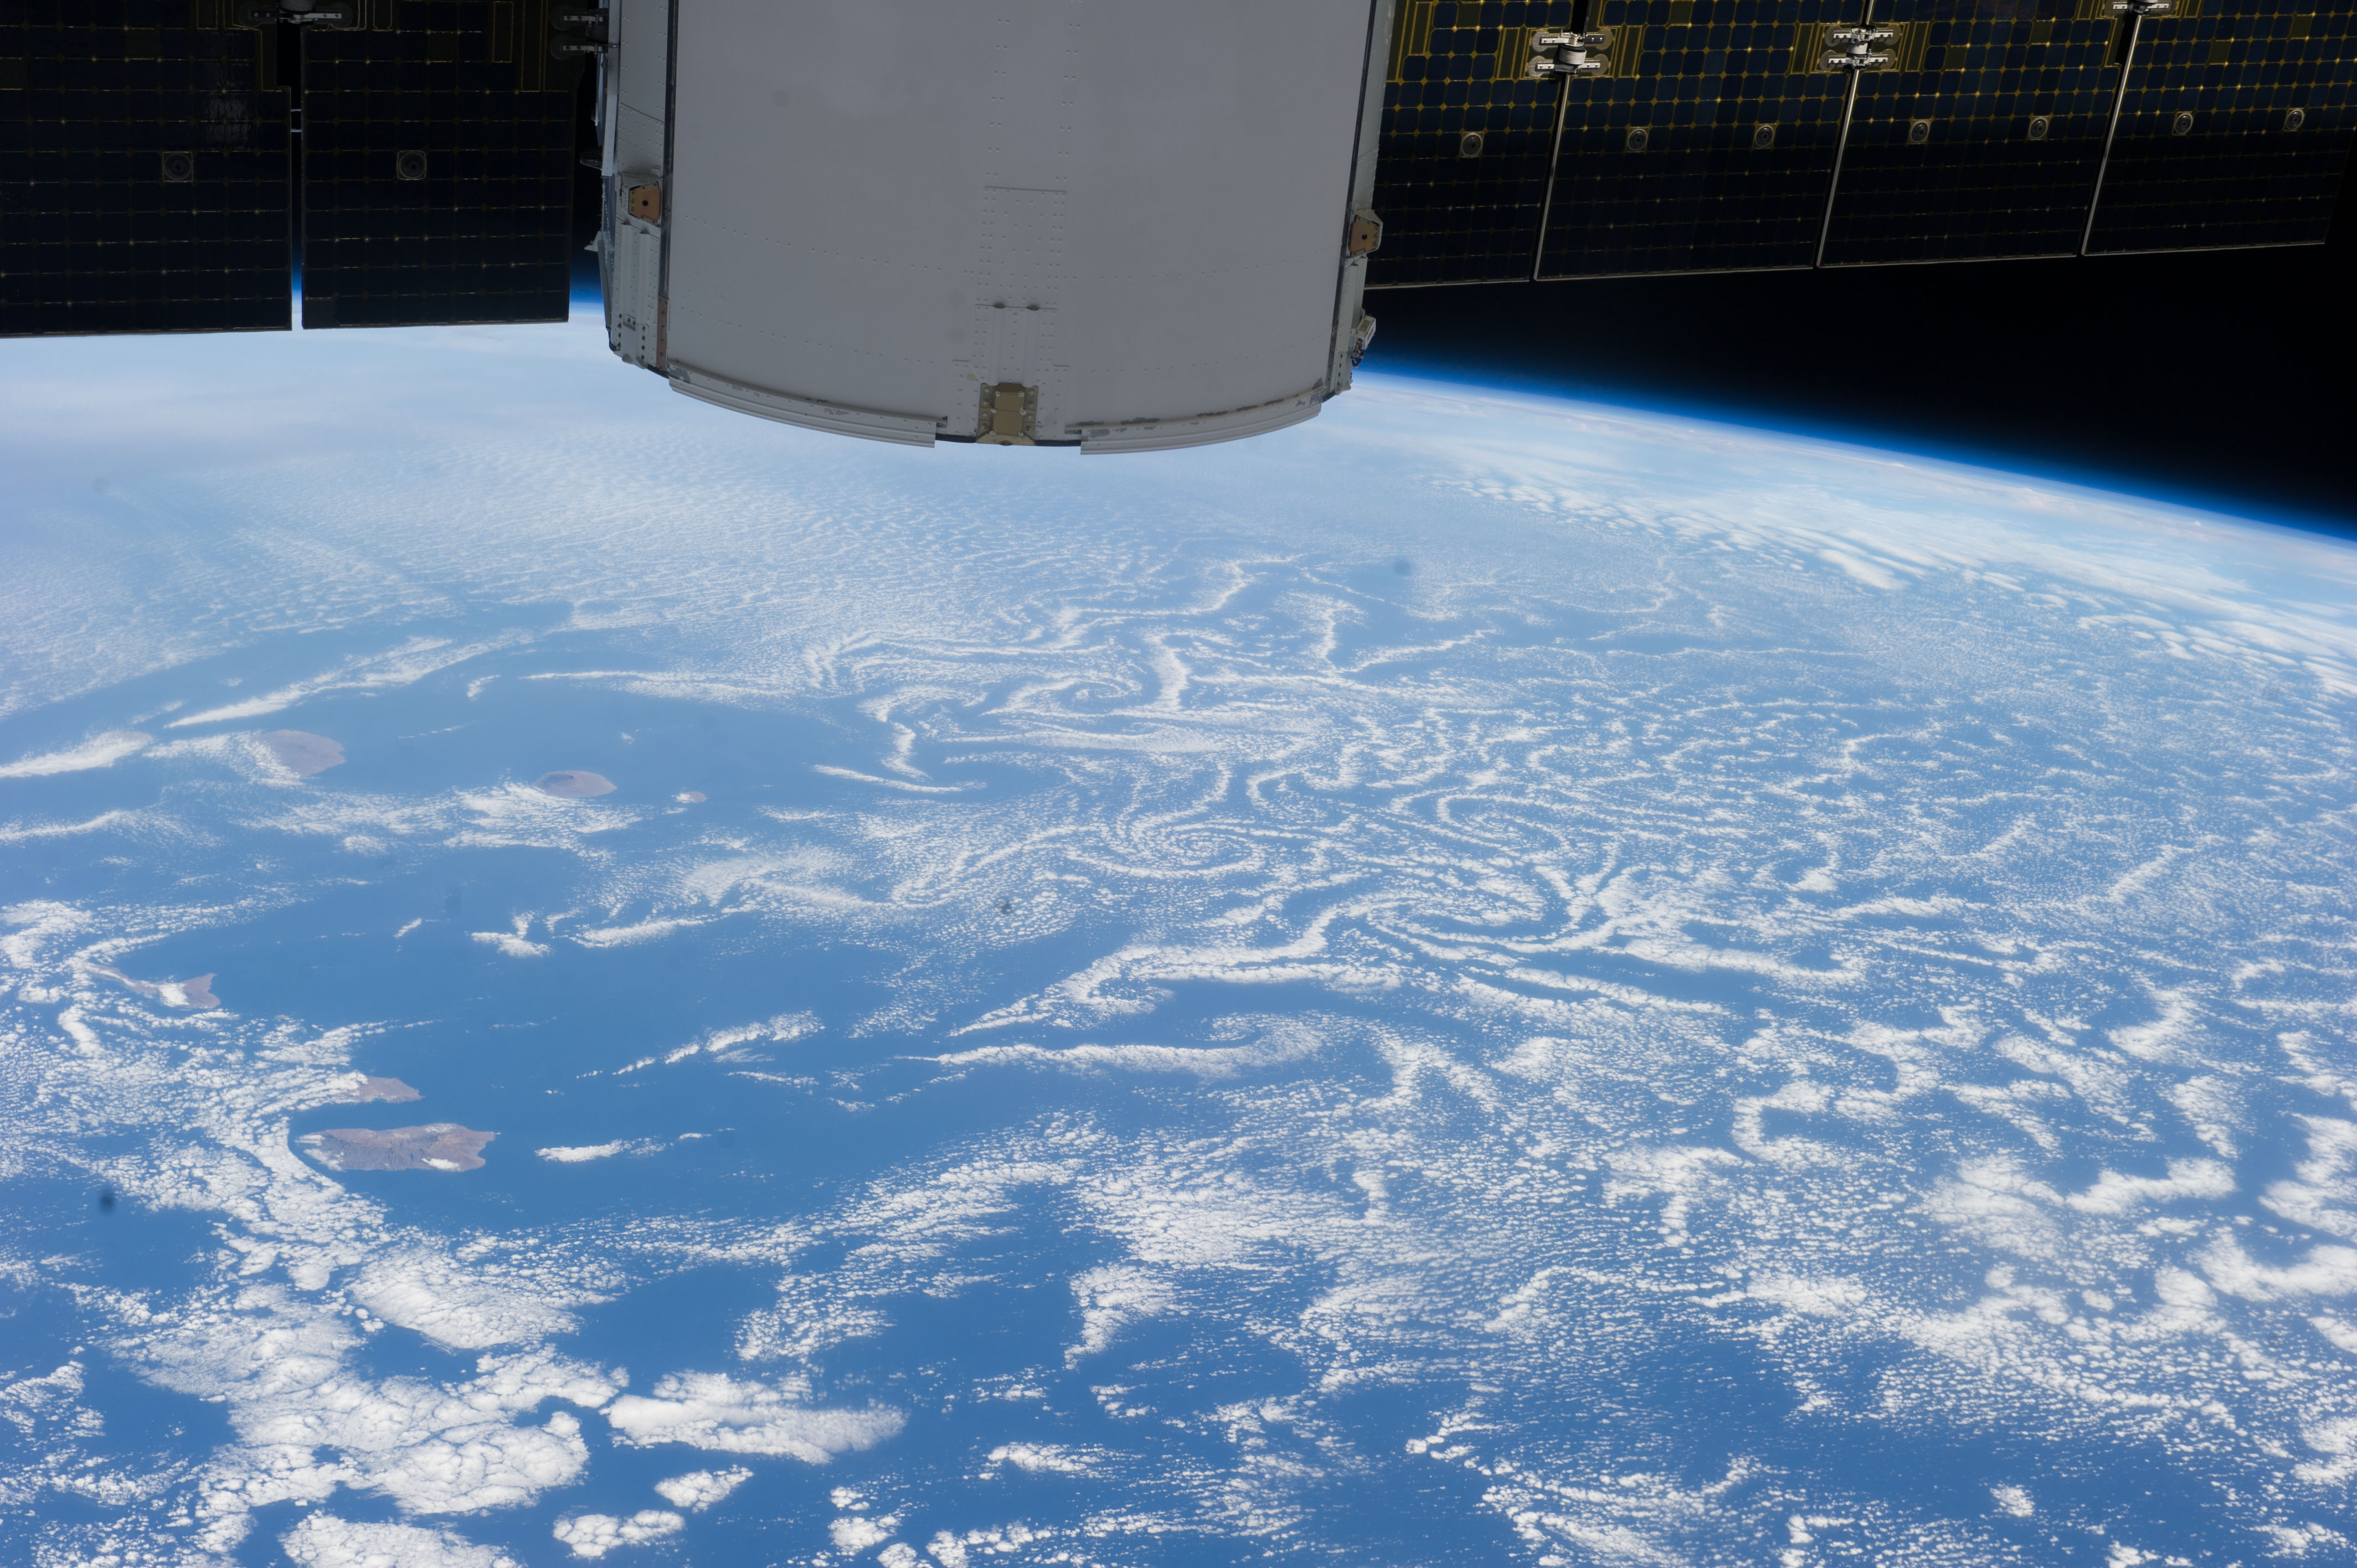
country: CAPE VERDE
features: ISLANDS, FIRE ISLAND, FOGO NATIONAL PARK, CAPE VERDE, ATLANTIC OCEAN
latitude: 13.4
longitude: -28.0
